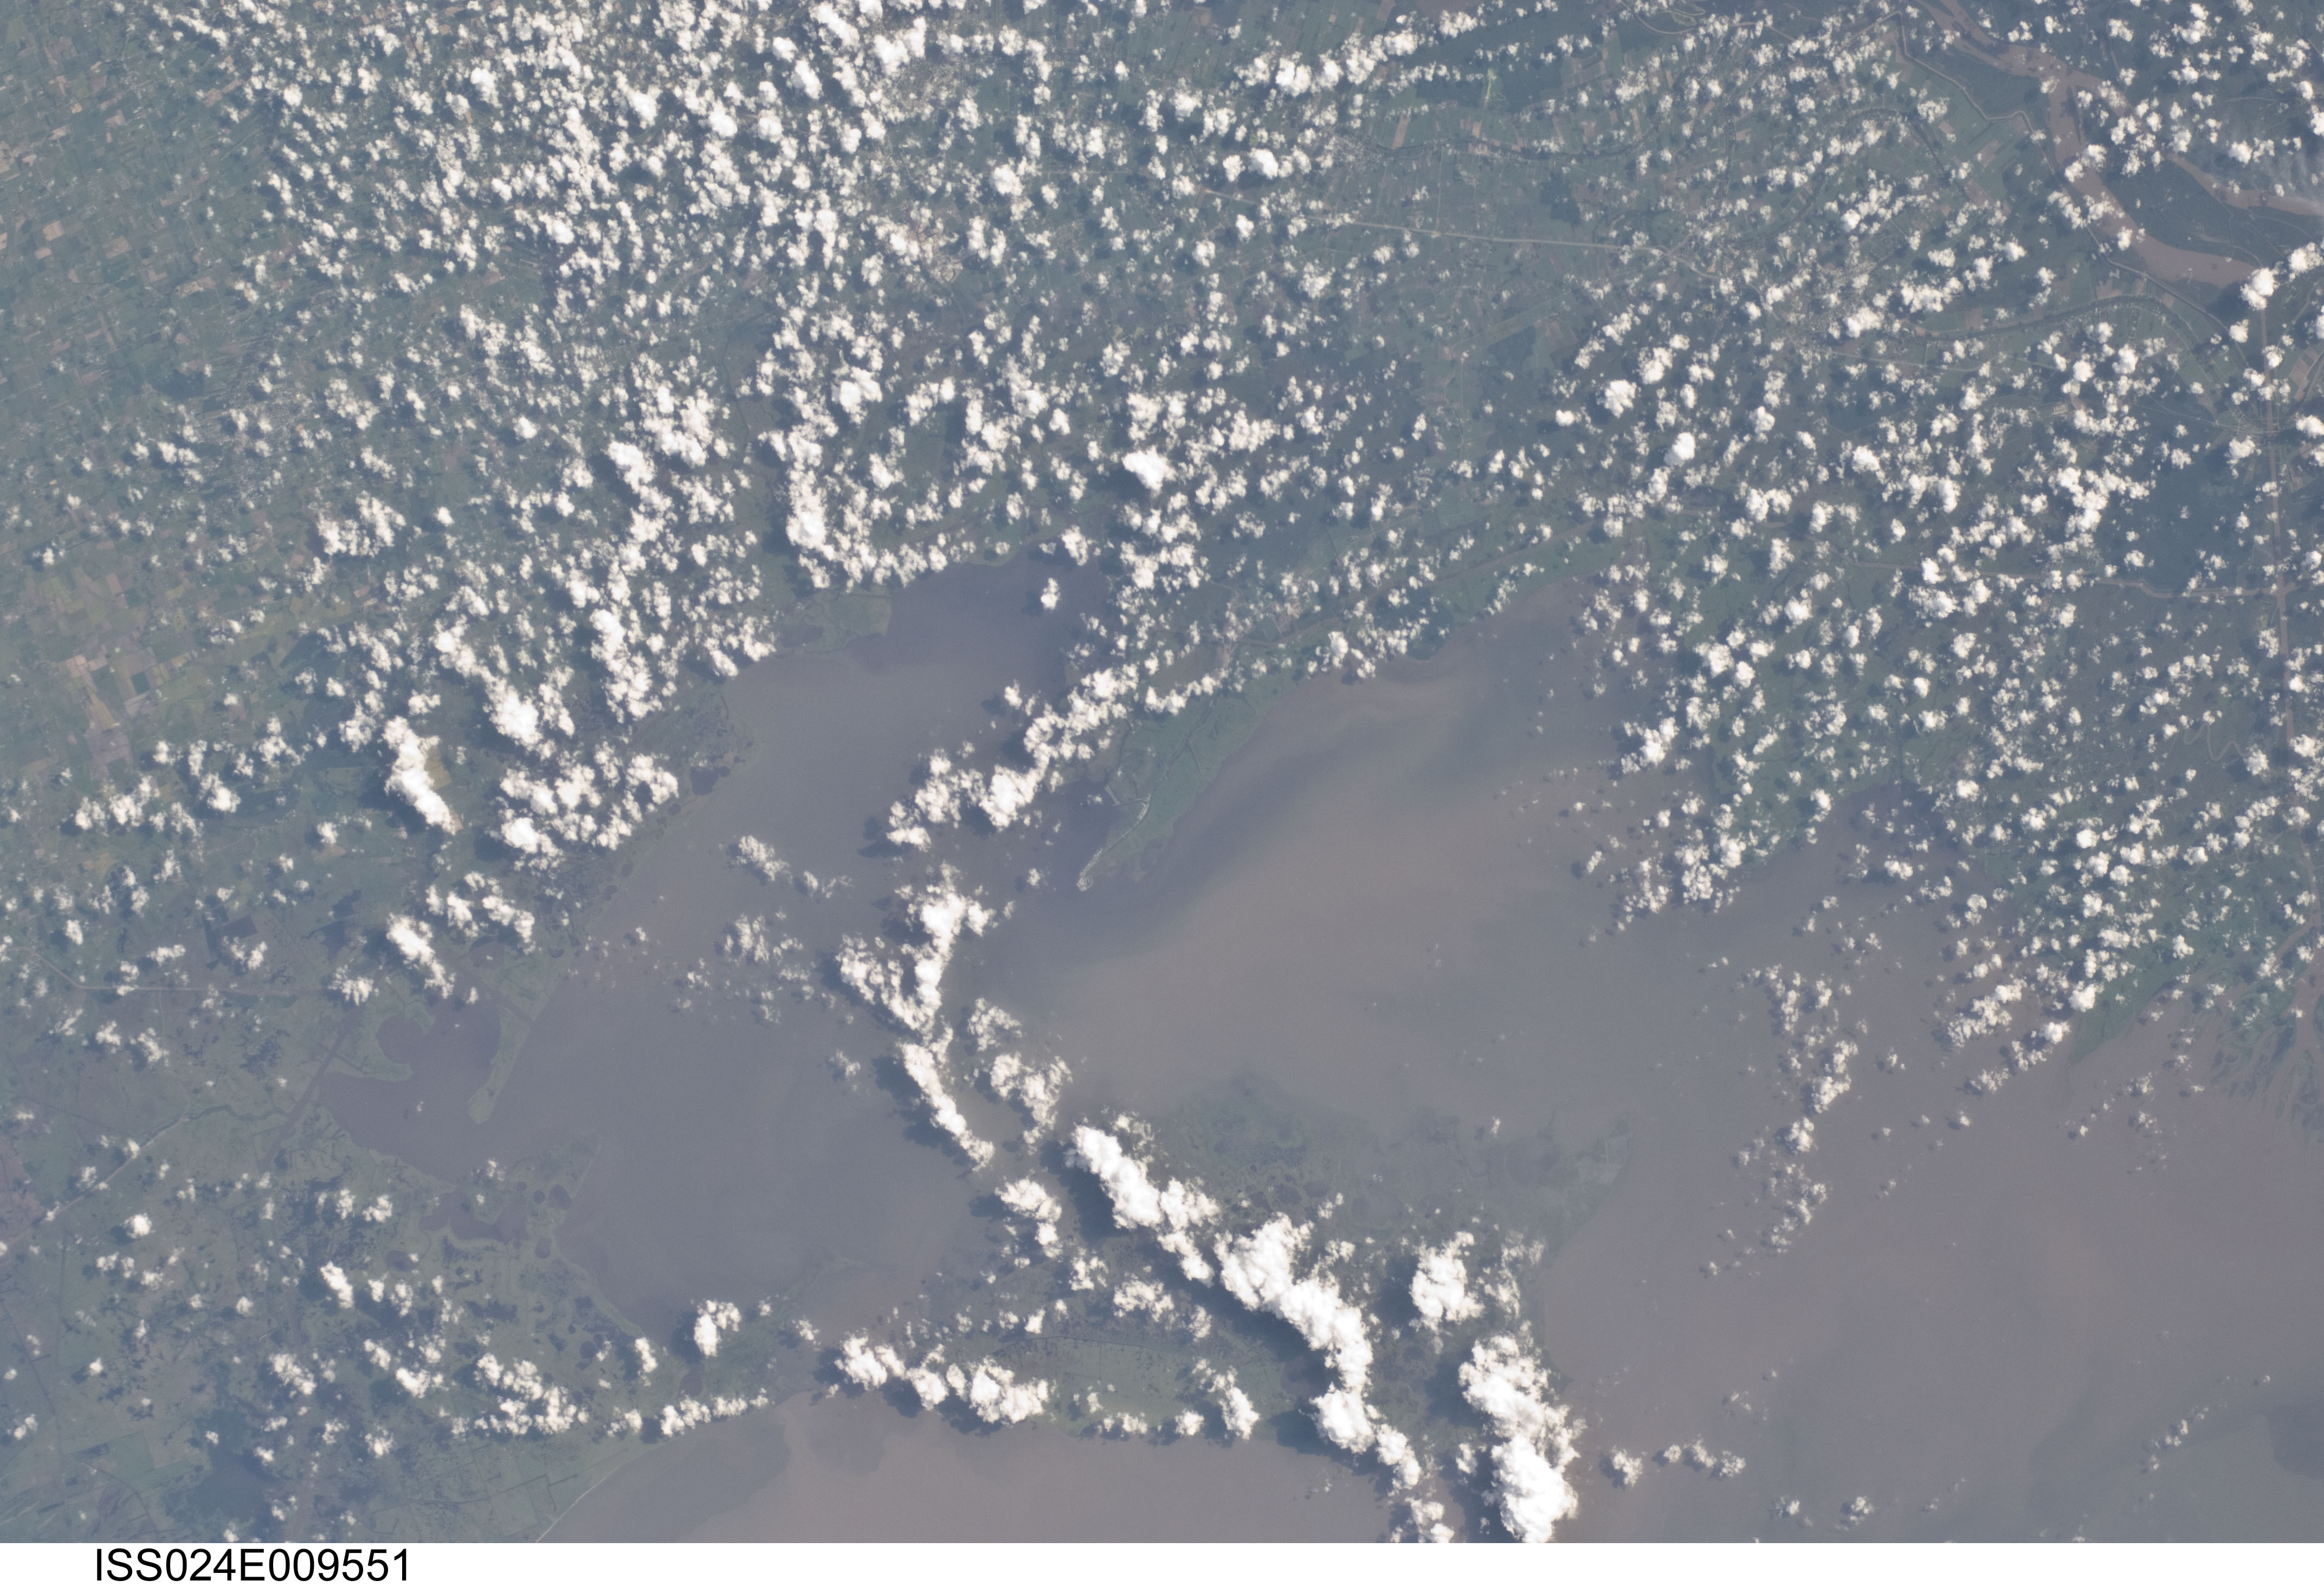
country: USA-LOUISIANA
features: CYPREMORT POINT, VERMILION B., MARSH I., SED., AGR., CANALS, TOWNS, BAYS
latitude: 29.7
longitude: -91.8
